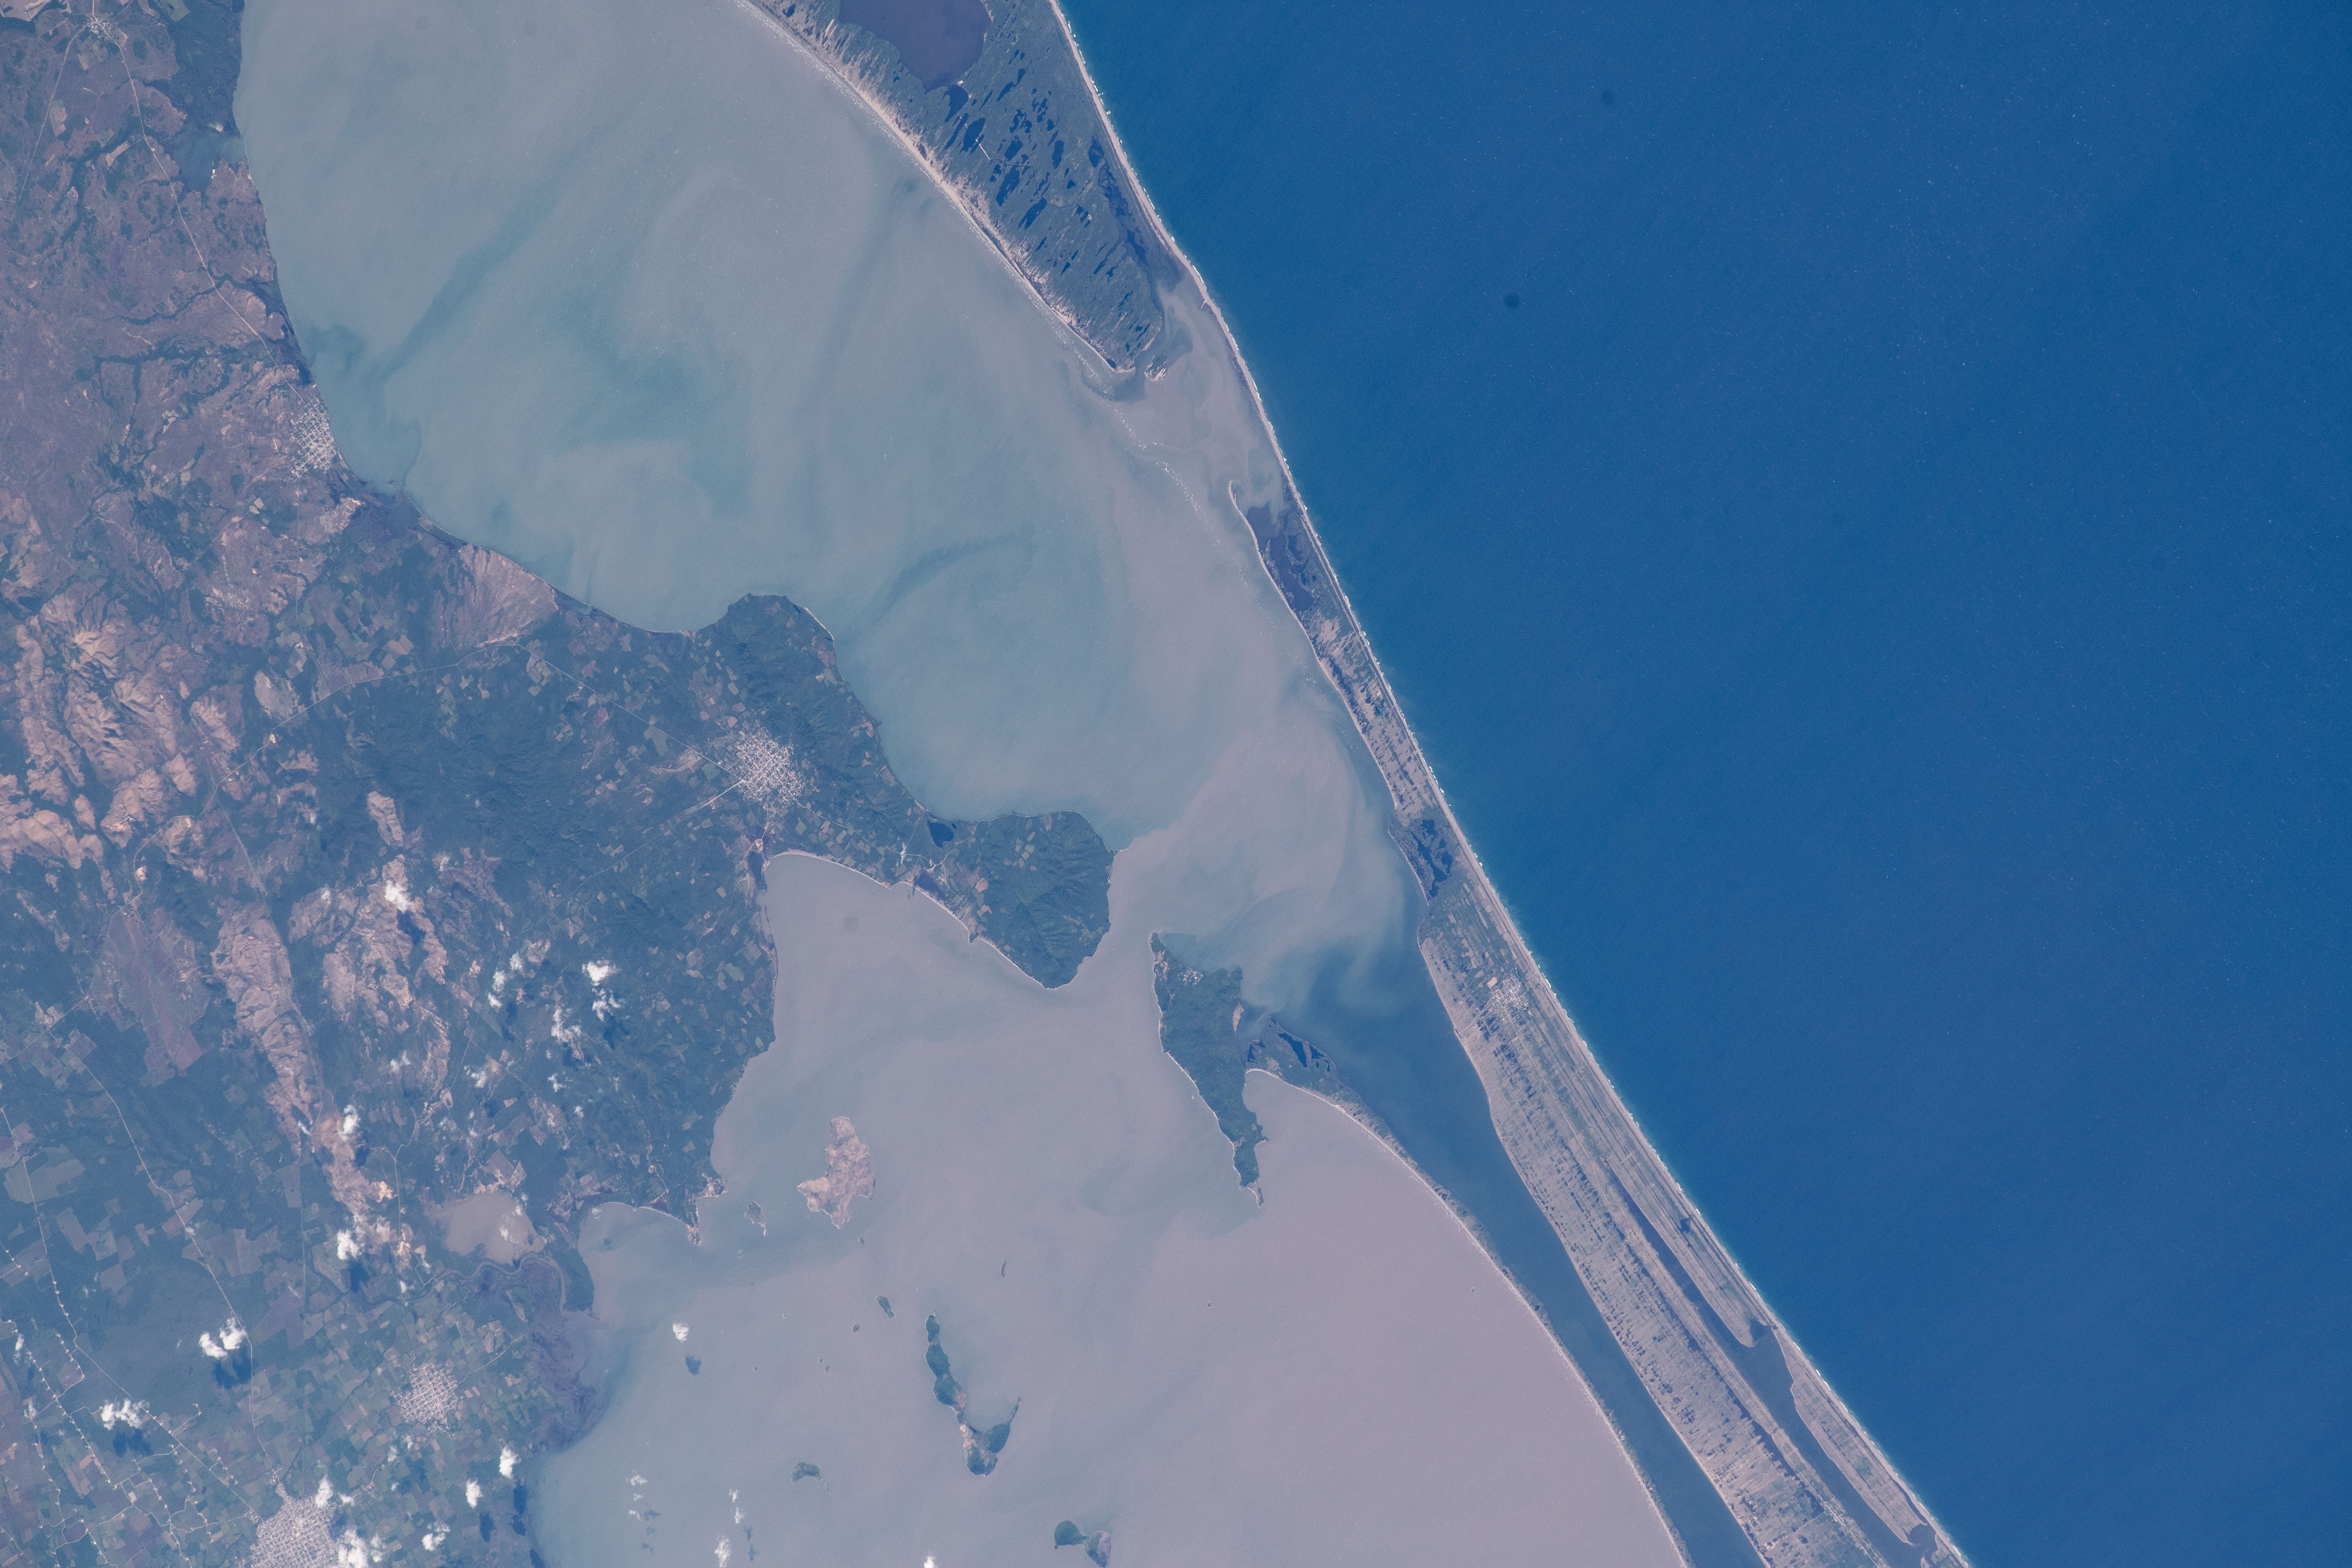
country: MEXICO
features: SAN DIONISIO DEL MAR
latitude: 16.2
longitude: -94.8
